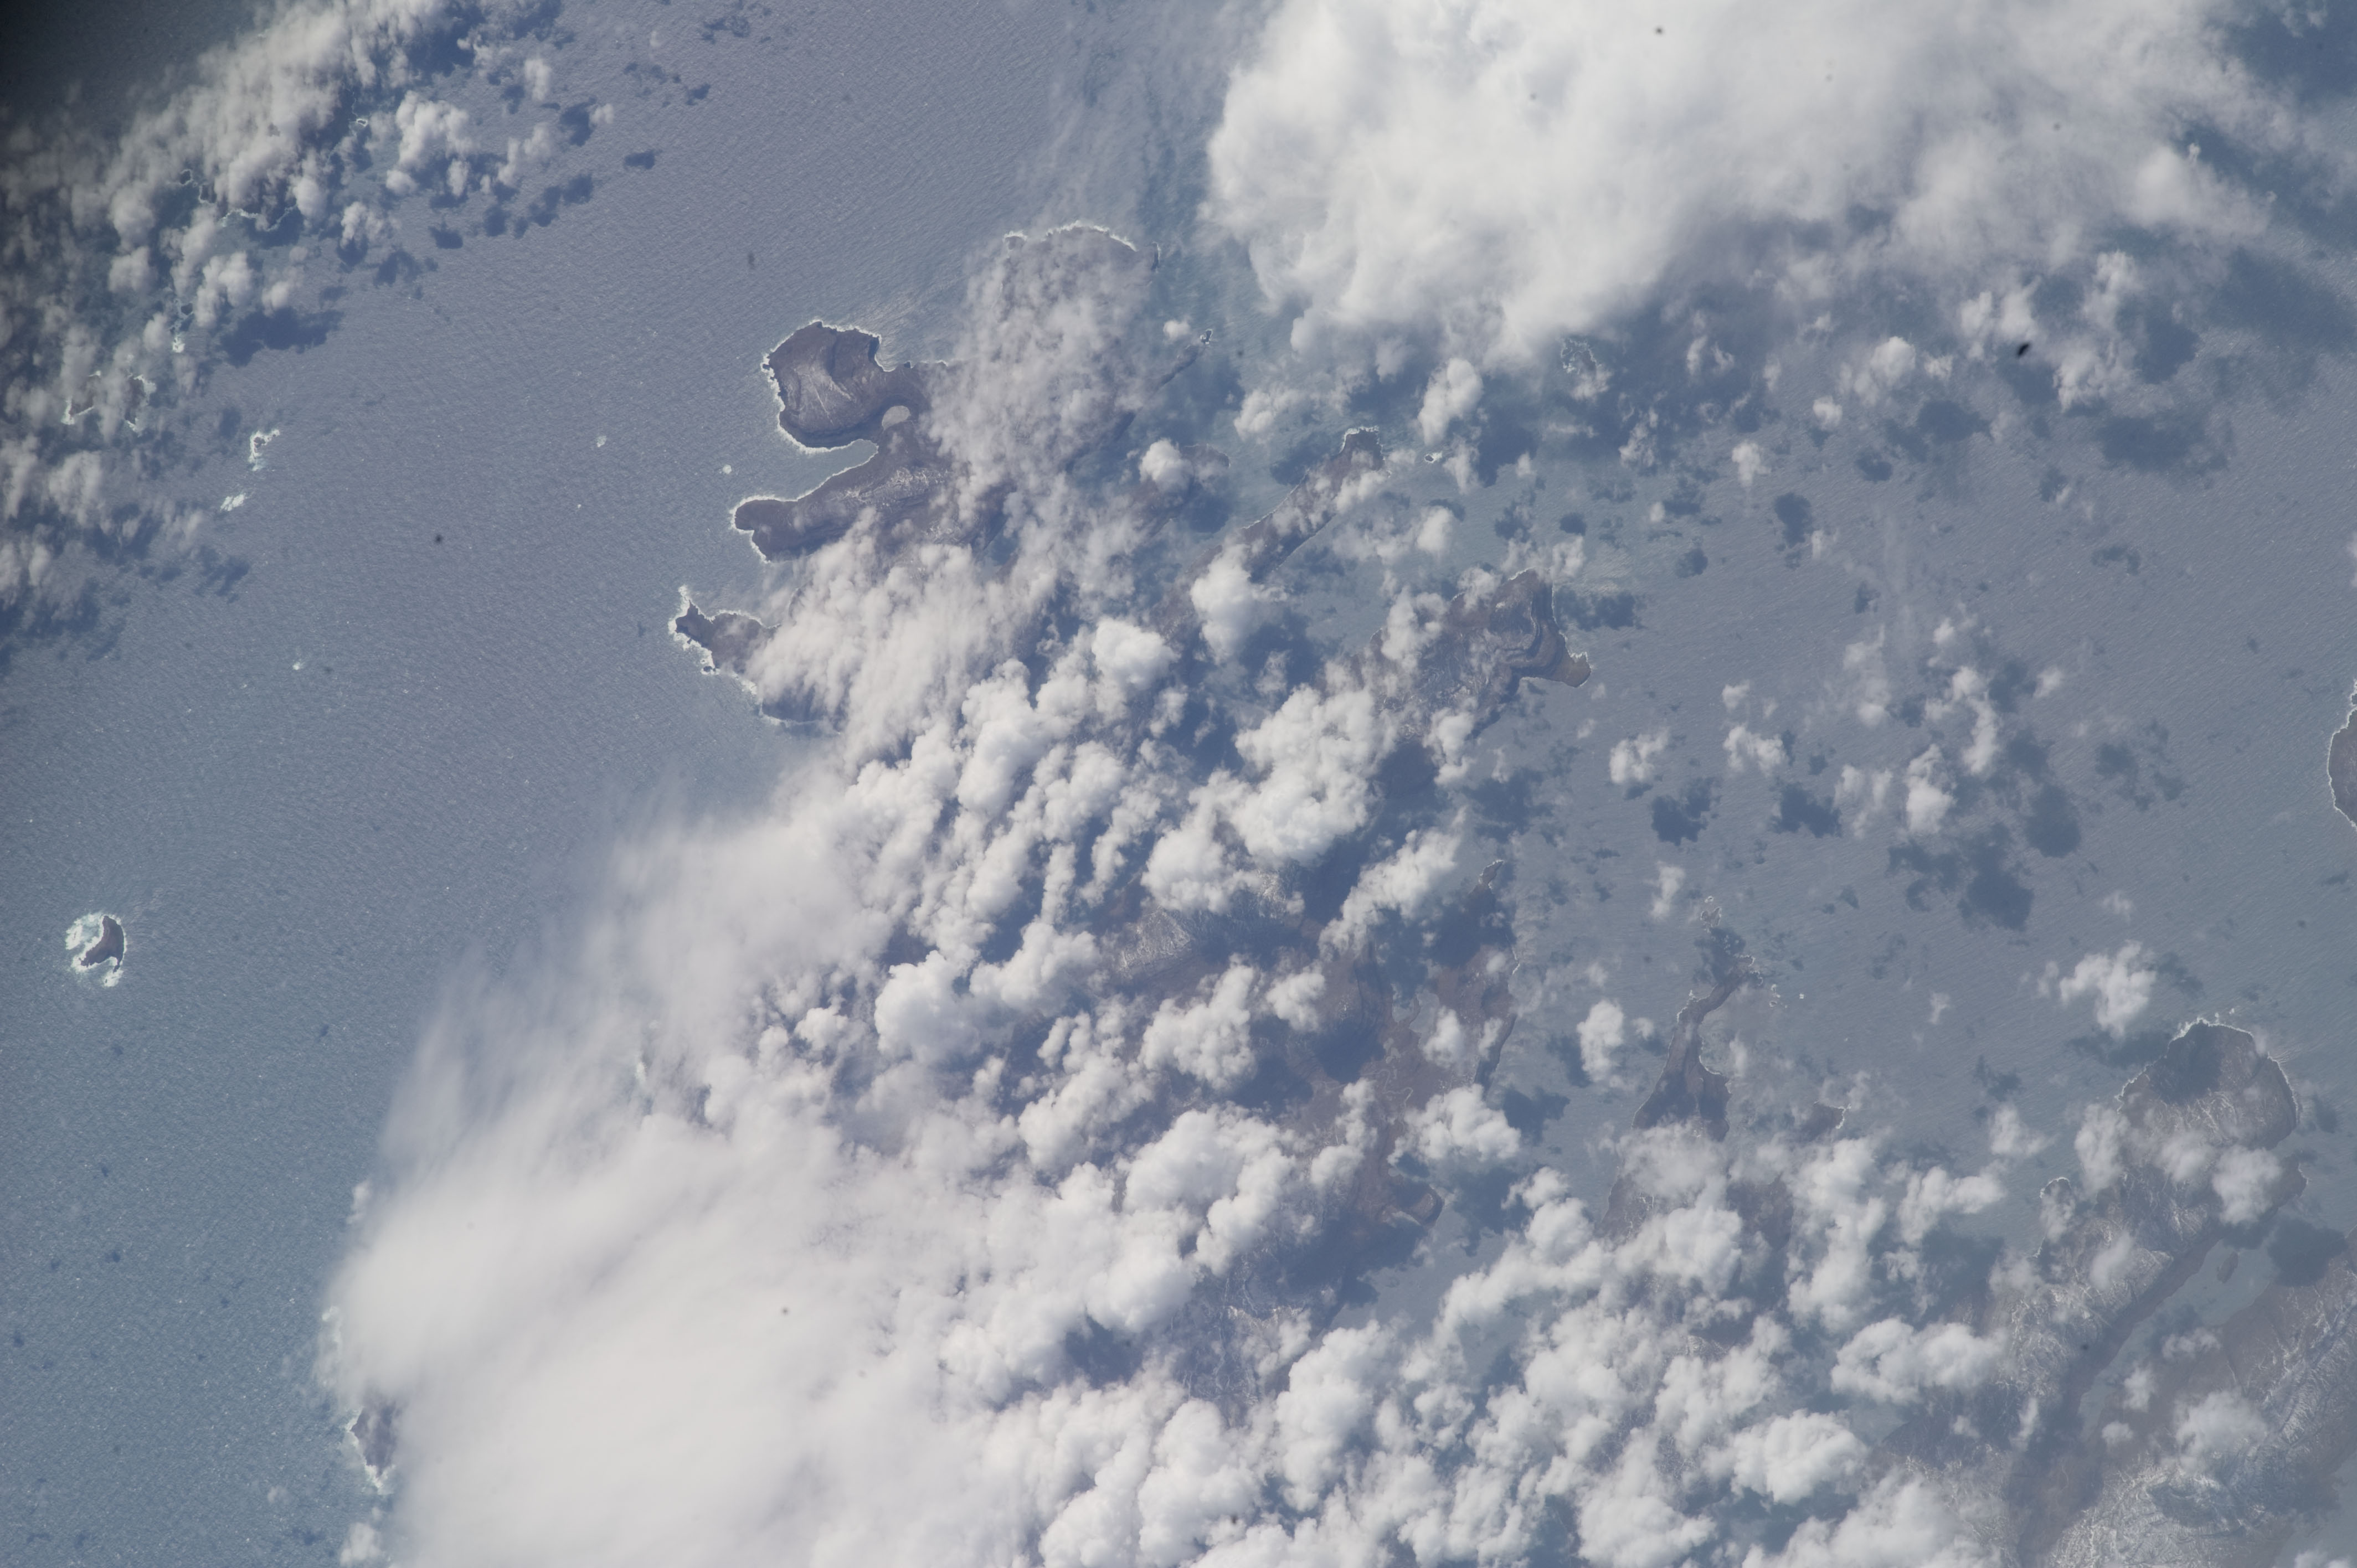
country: KERGUELEN ILES
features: LORANCHET PEN., CLUGNY I., SAINT LANNE GRAMONT I., FOCH I., INDIAN O.
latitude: -48.9
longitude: 68.9
